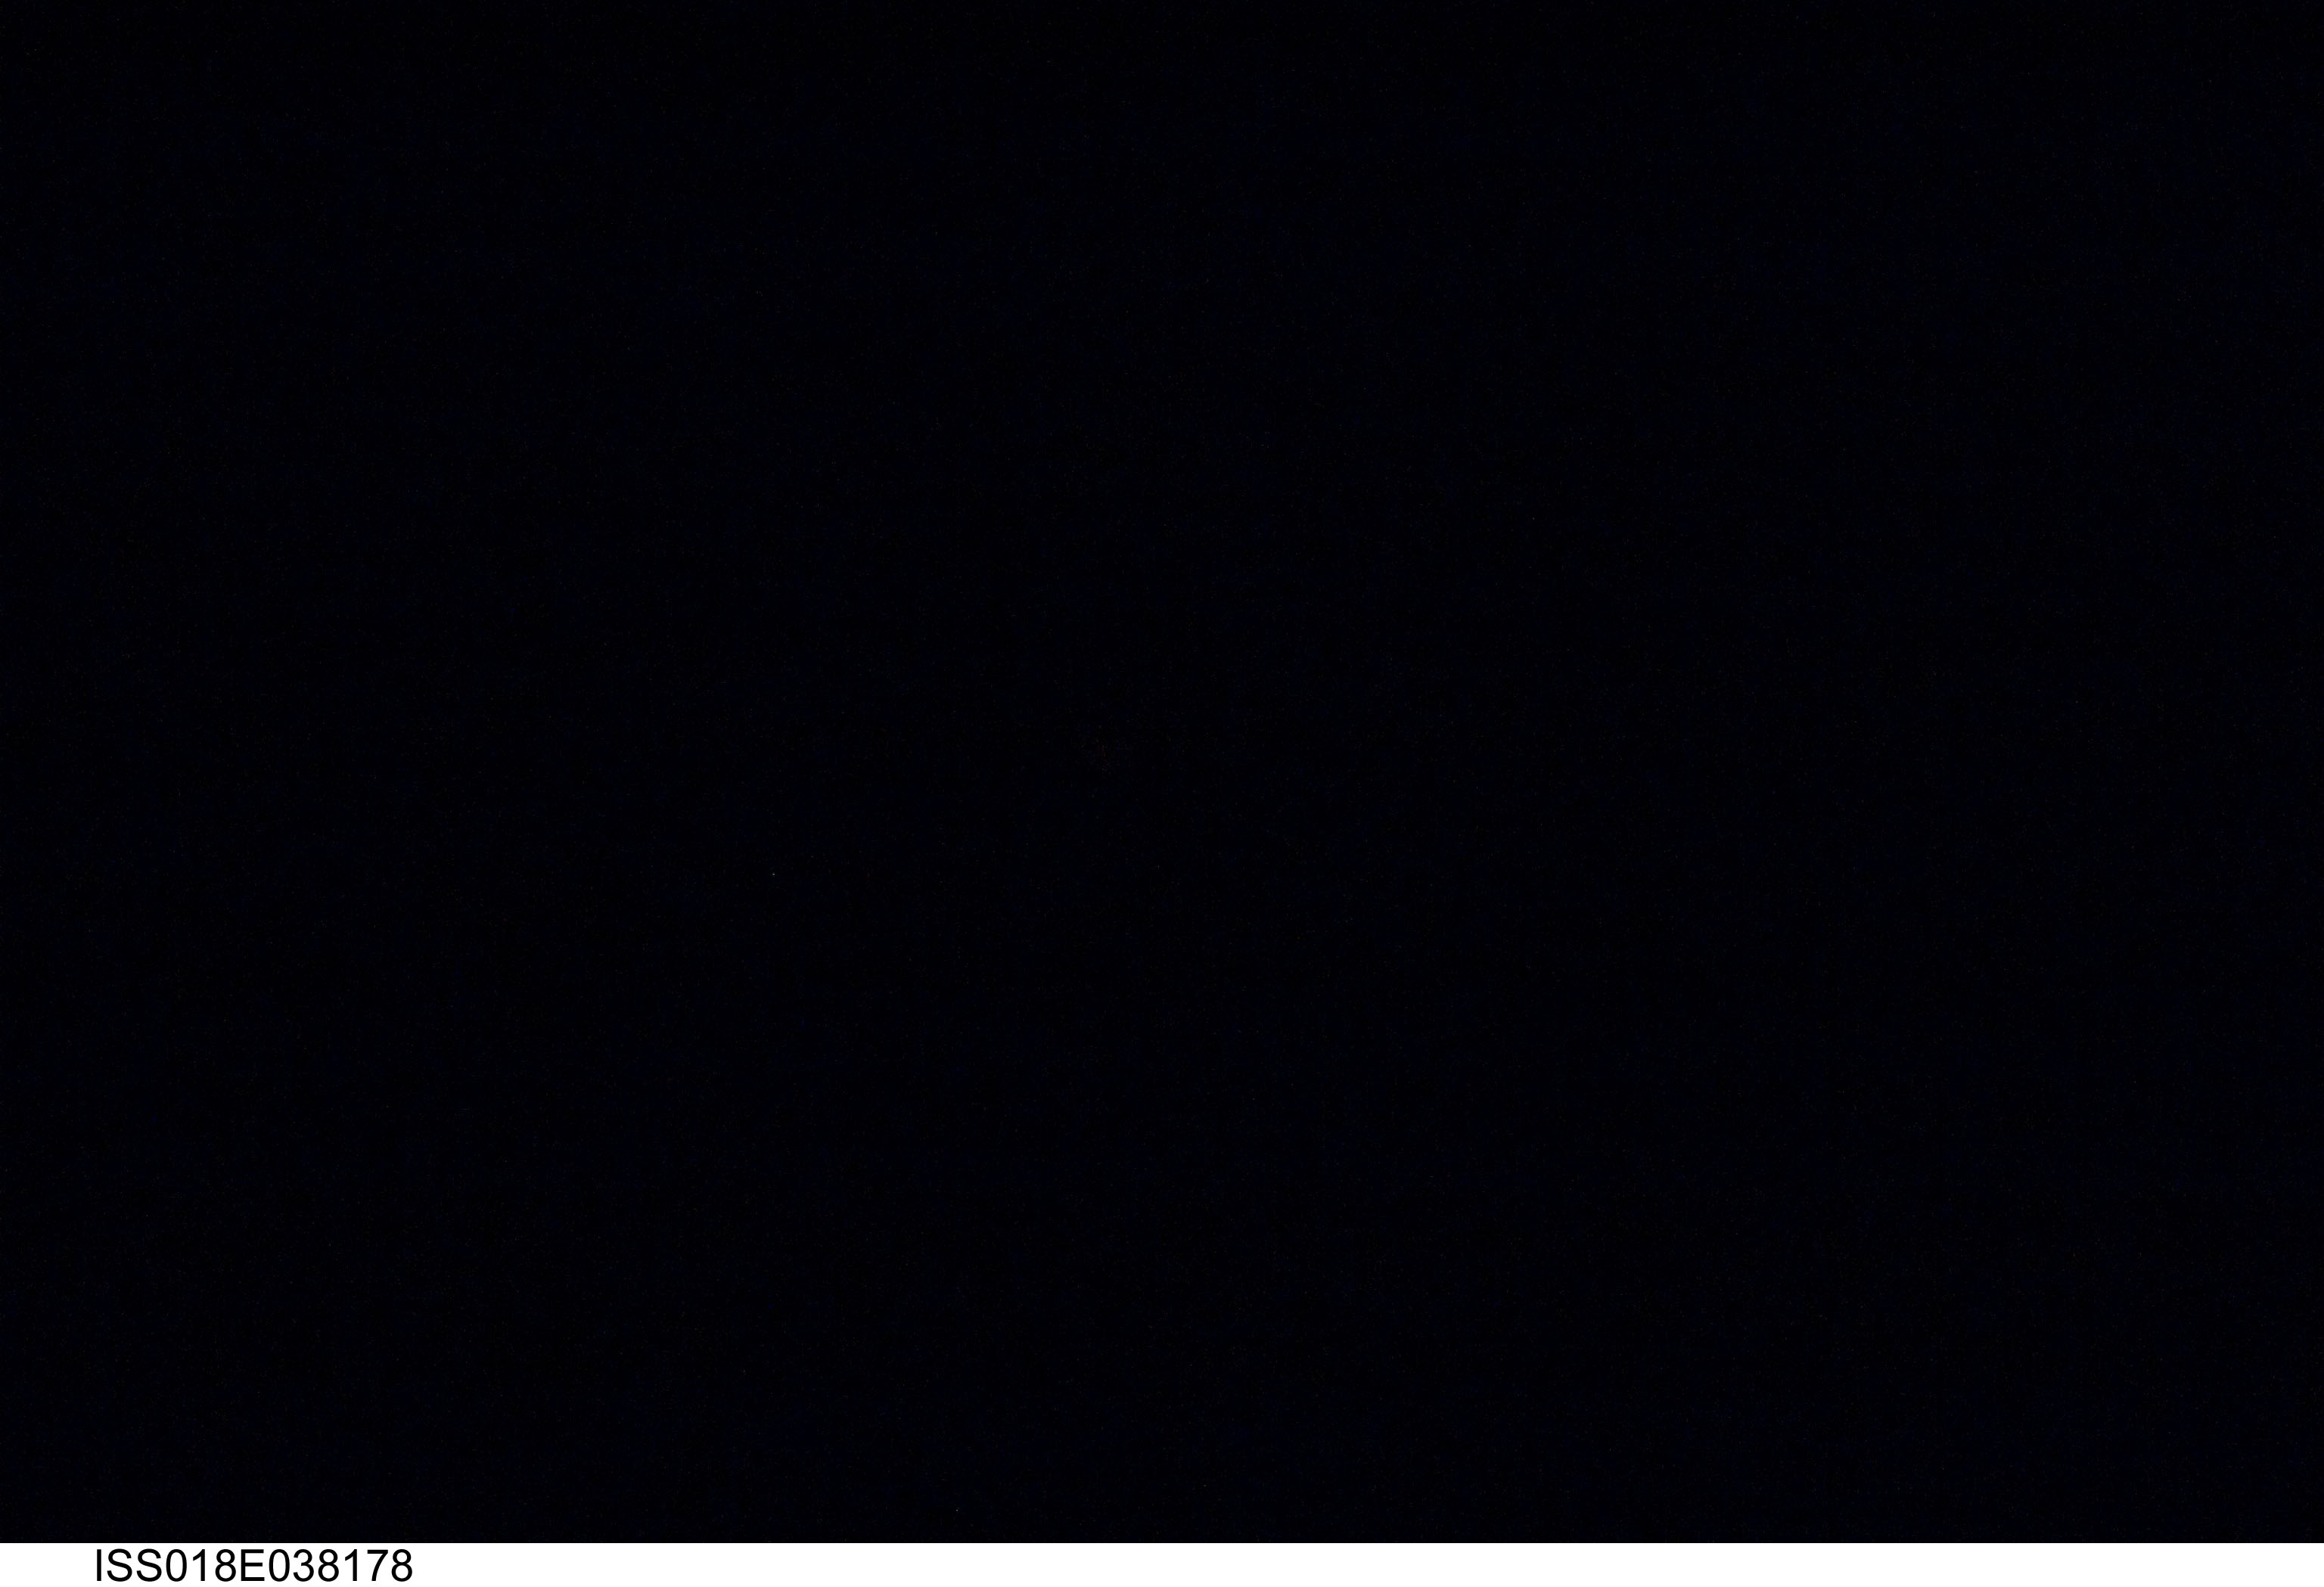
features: WAXING CRESCENT MOON SETTING
